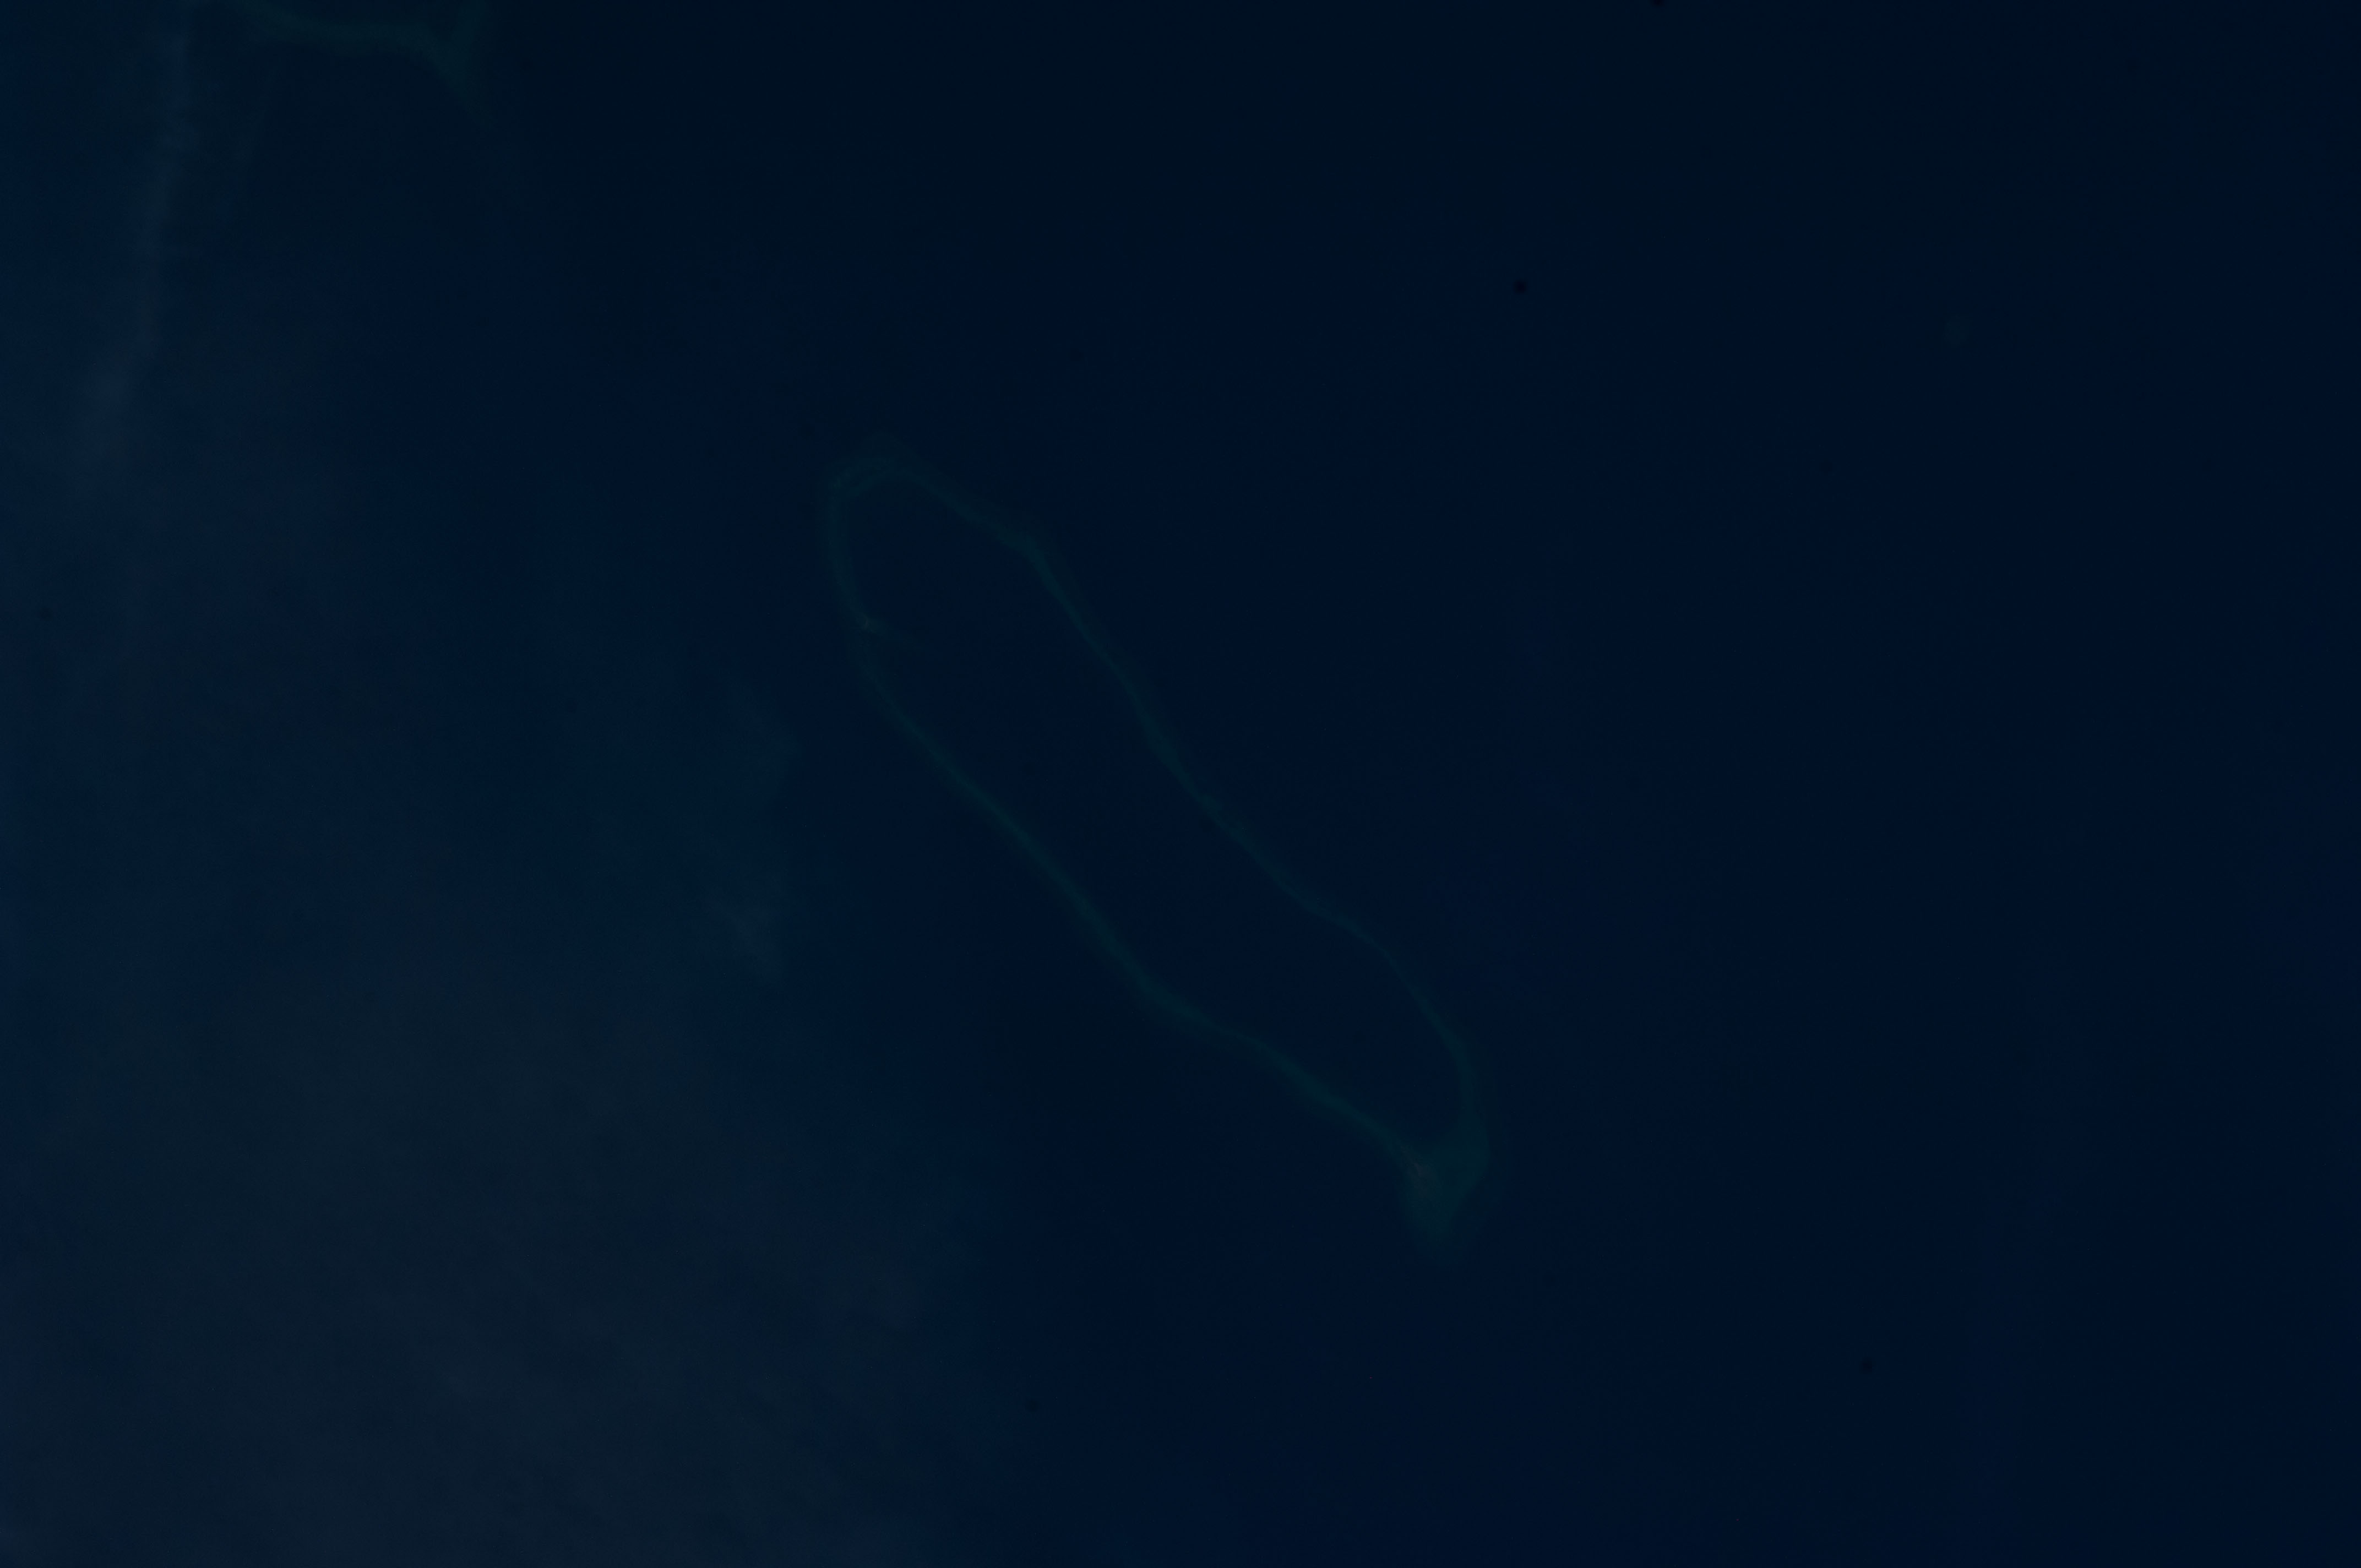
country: SOUTH CHINA SEA
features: SOUTH CHINA SEA, PARCEL ISLANDS
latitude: 16.1
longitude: 112.5
